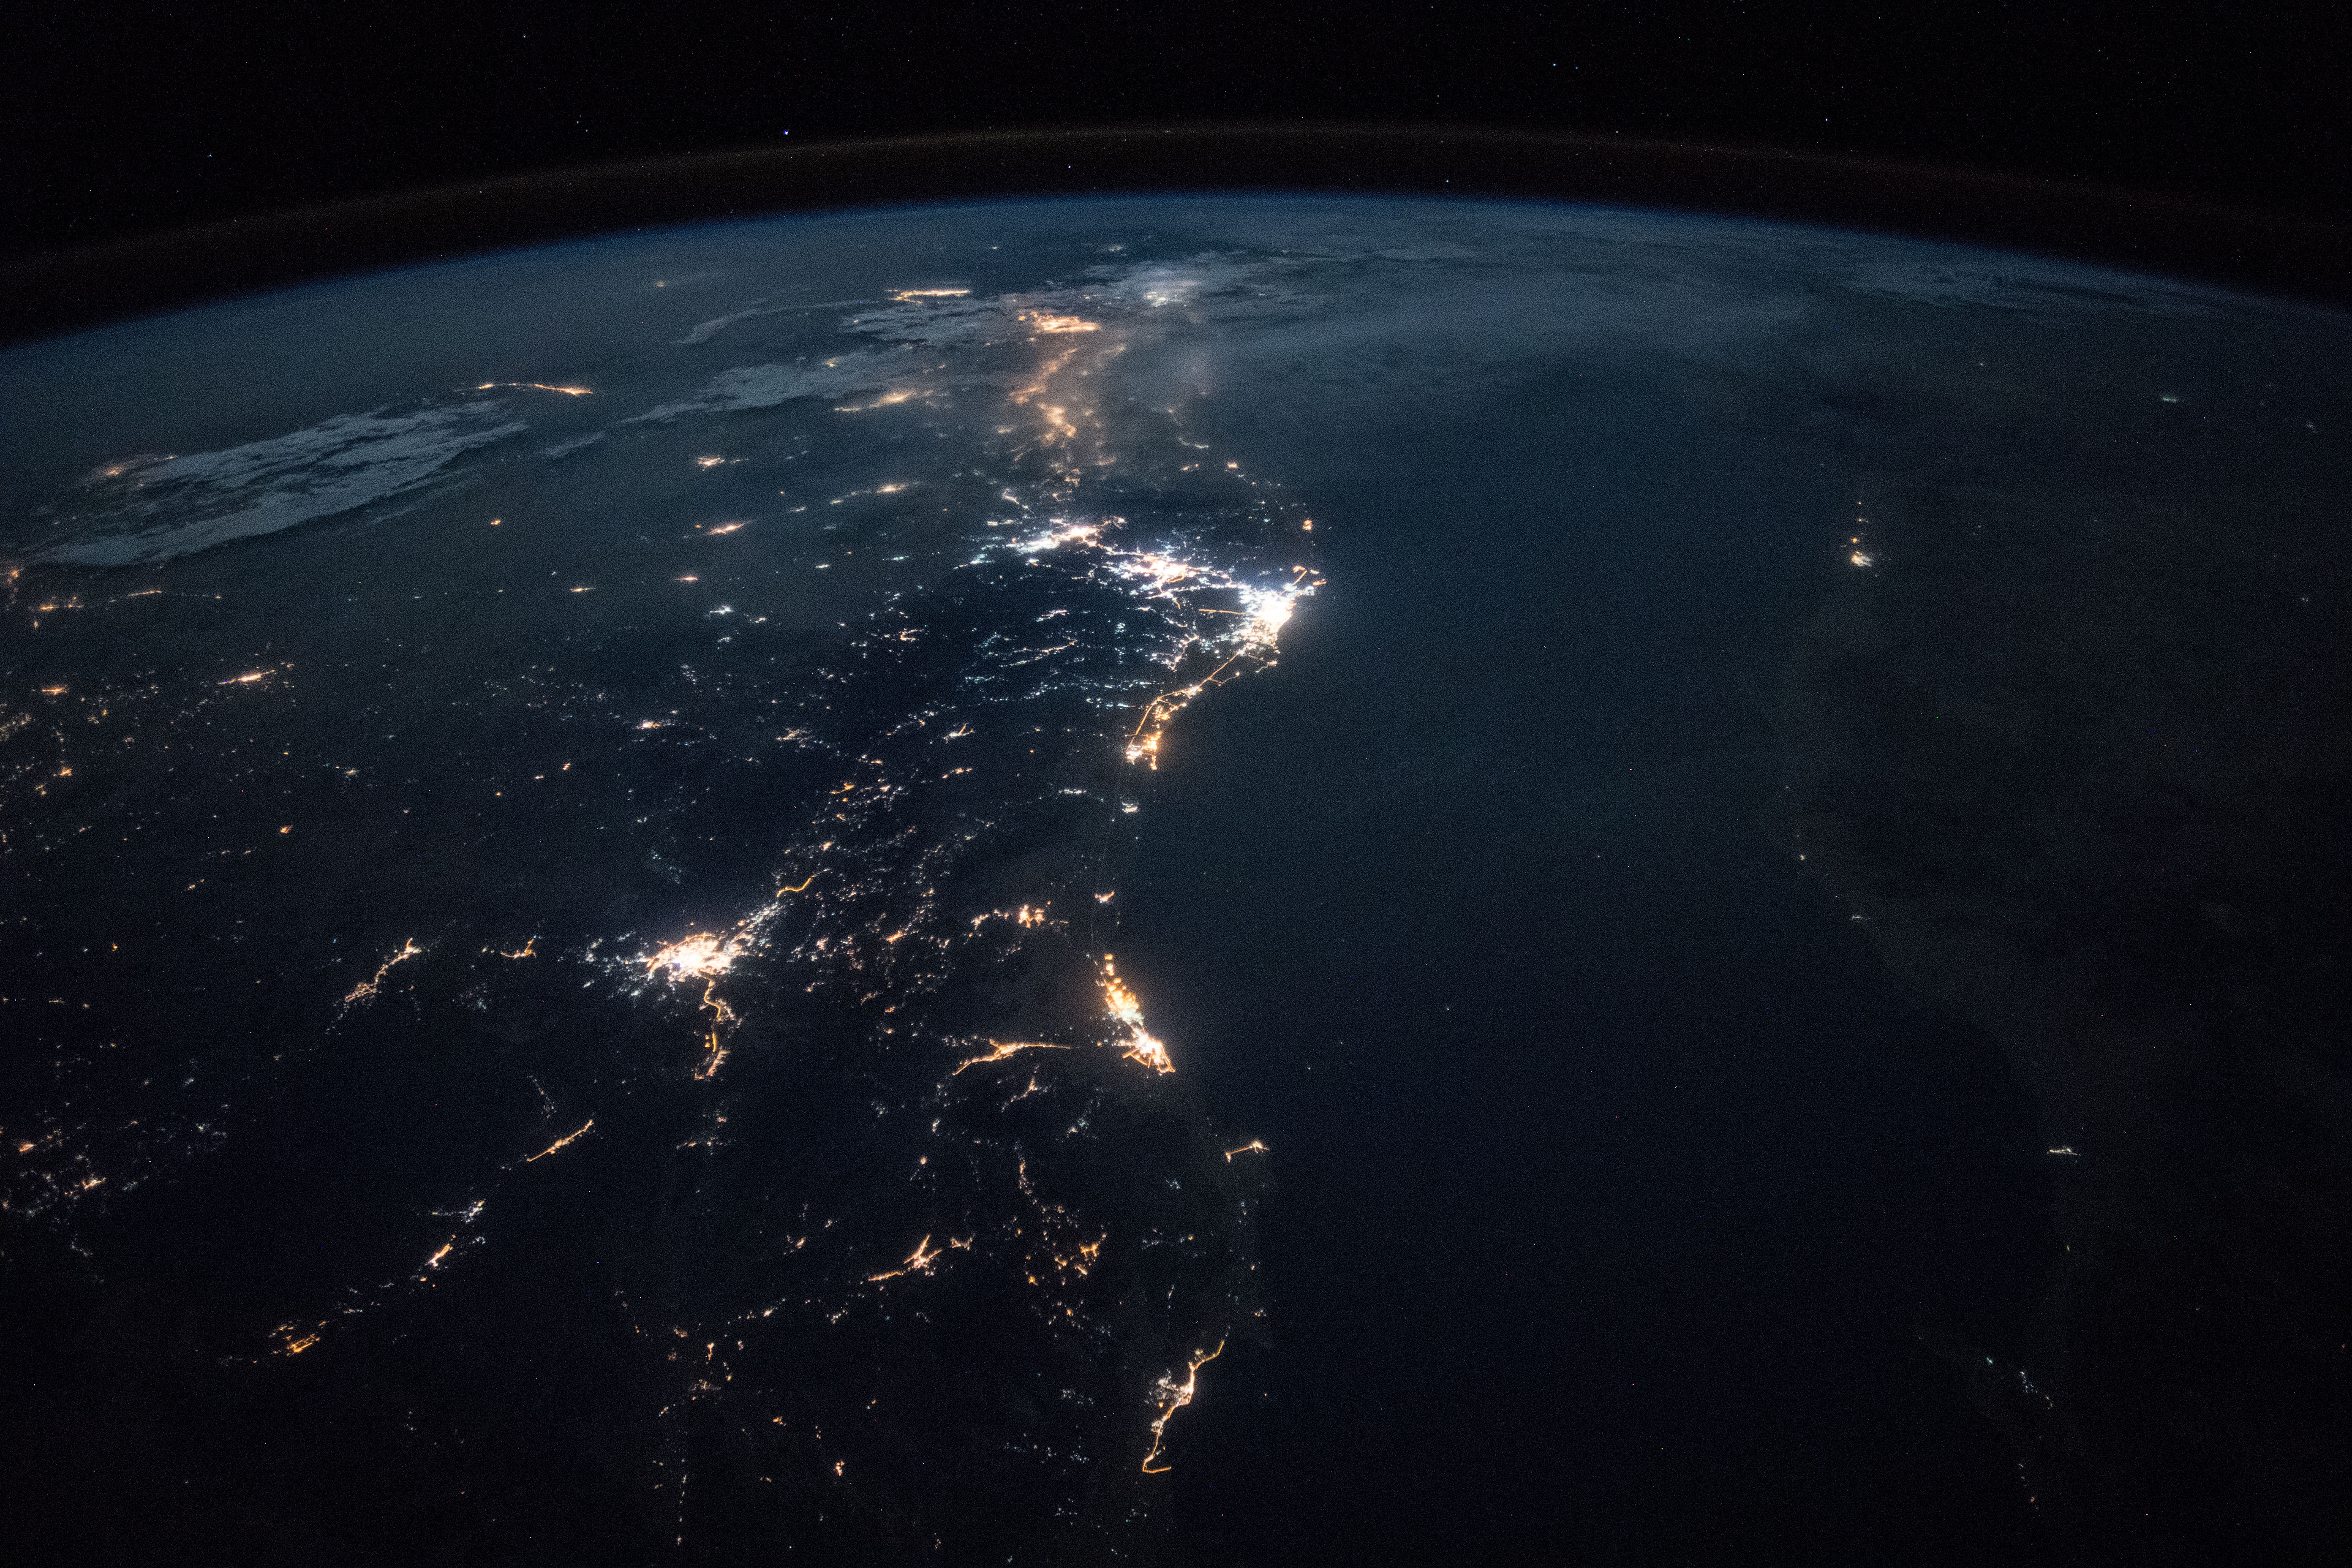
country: SAUDI ARABIA
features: YANBU CITY, RED SEA, MEDINA CITY, JEDDAH CITY, NUBIAN DESERT, MECCA CITY, NIGHT, EARTH LIMB
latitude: 23.1
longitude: 38.4
